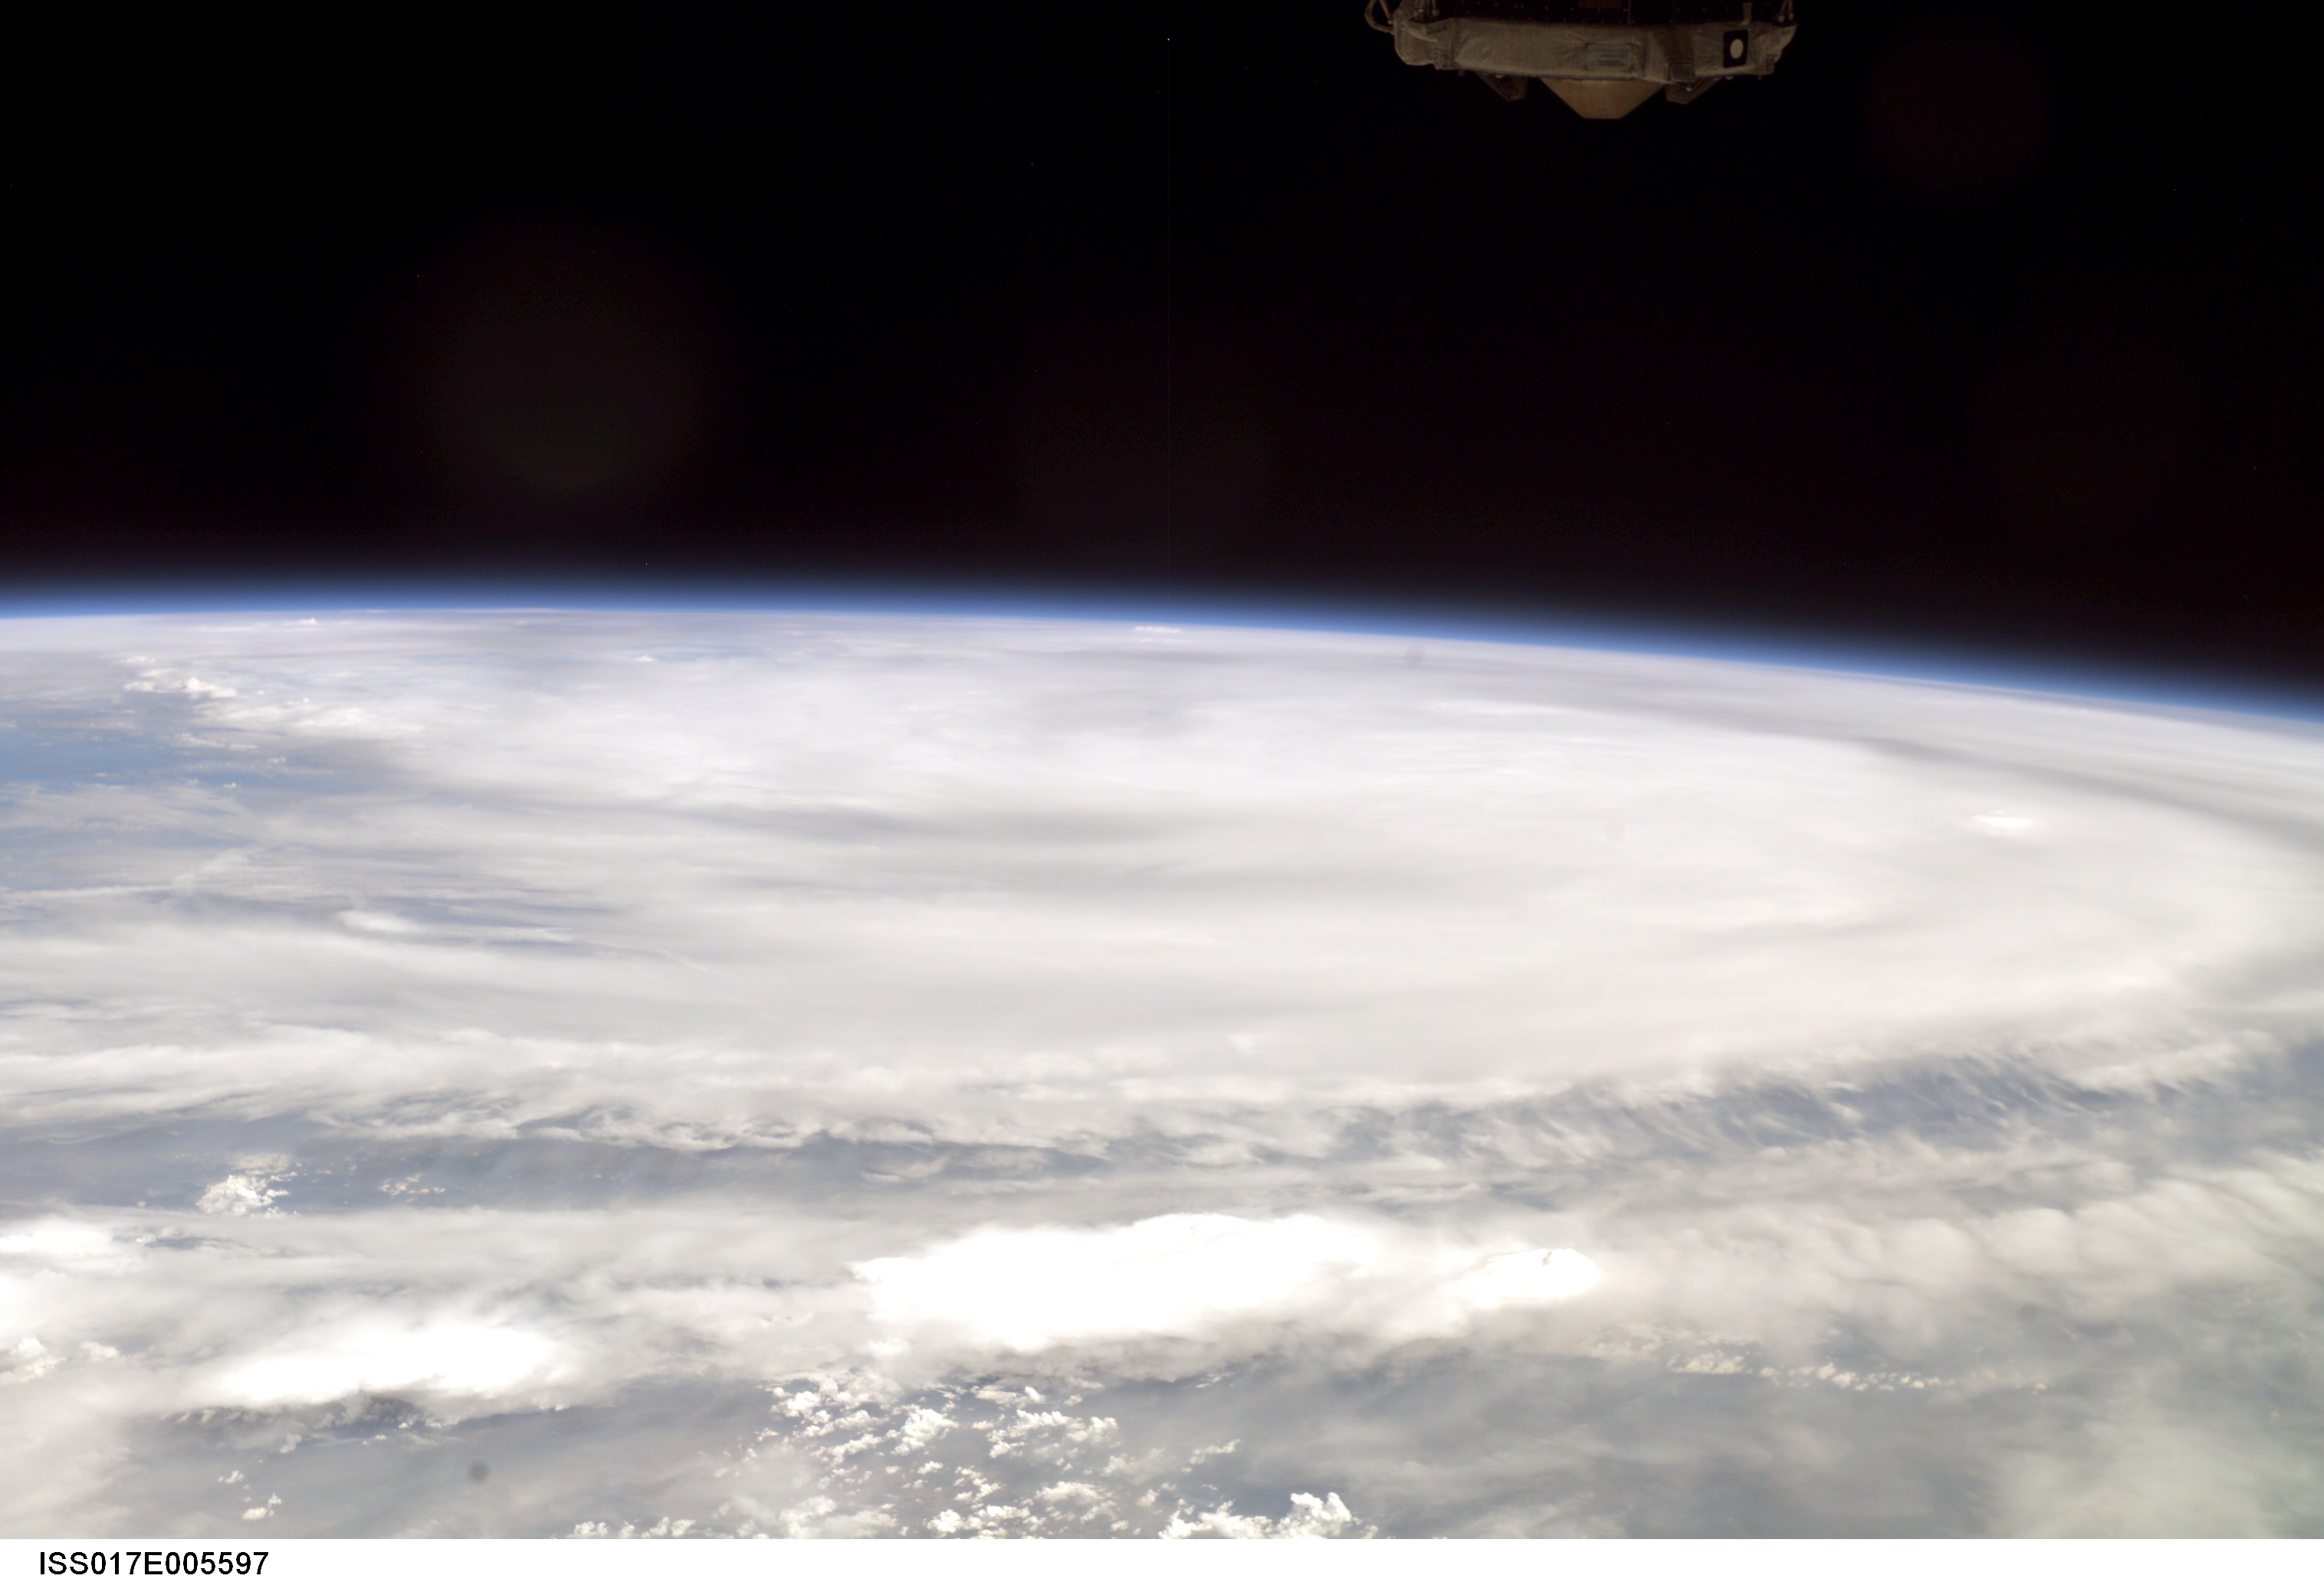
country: BAY OF BENGAL
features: PAN-TROPICAL CYCLONE NARGIS
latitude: 13.5
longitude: 85.8
